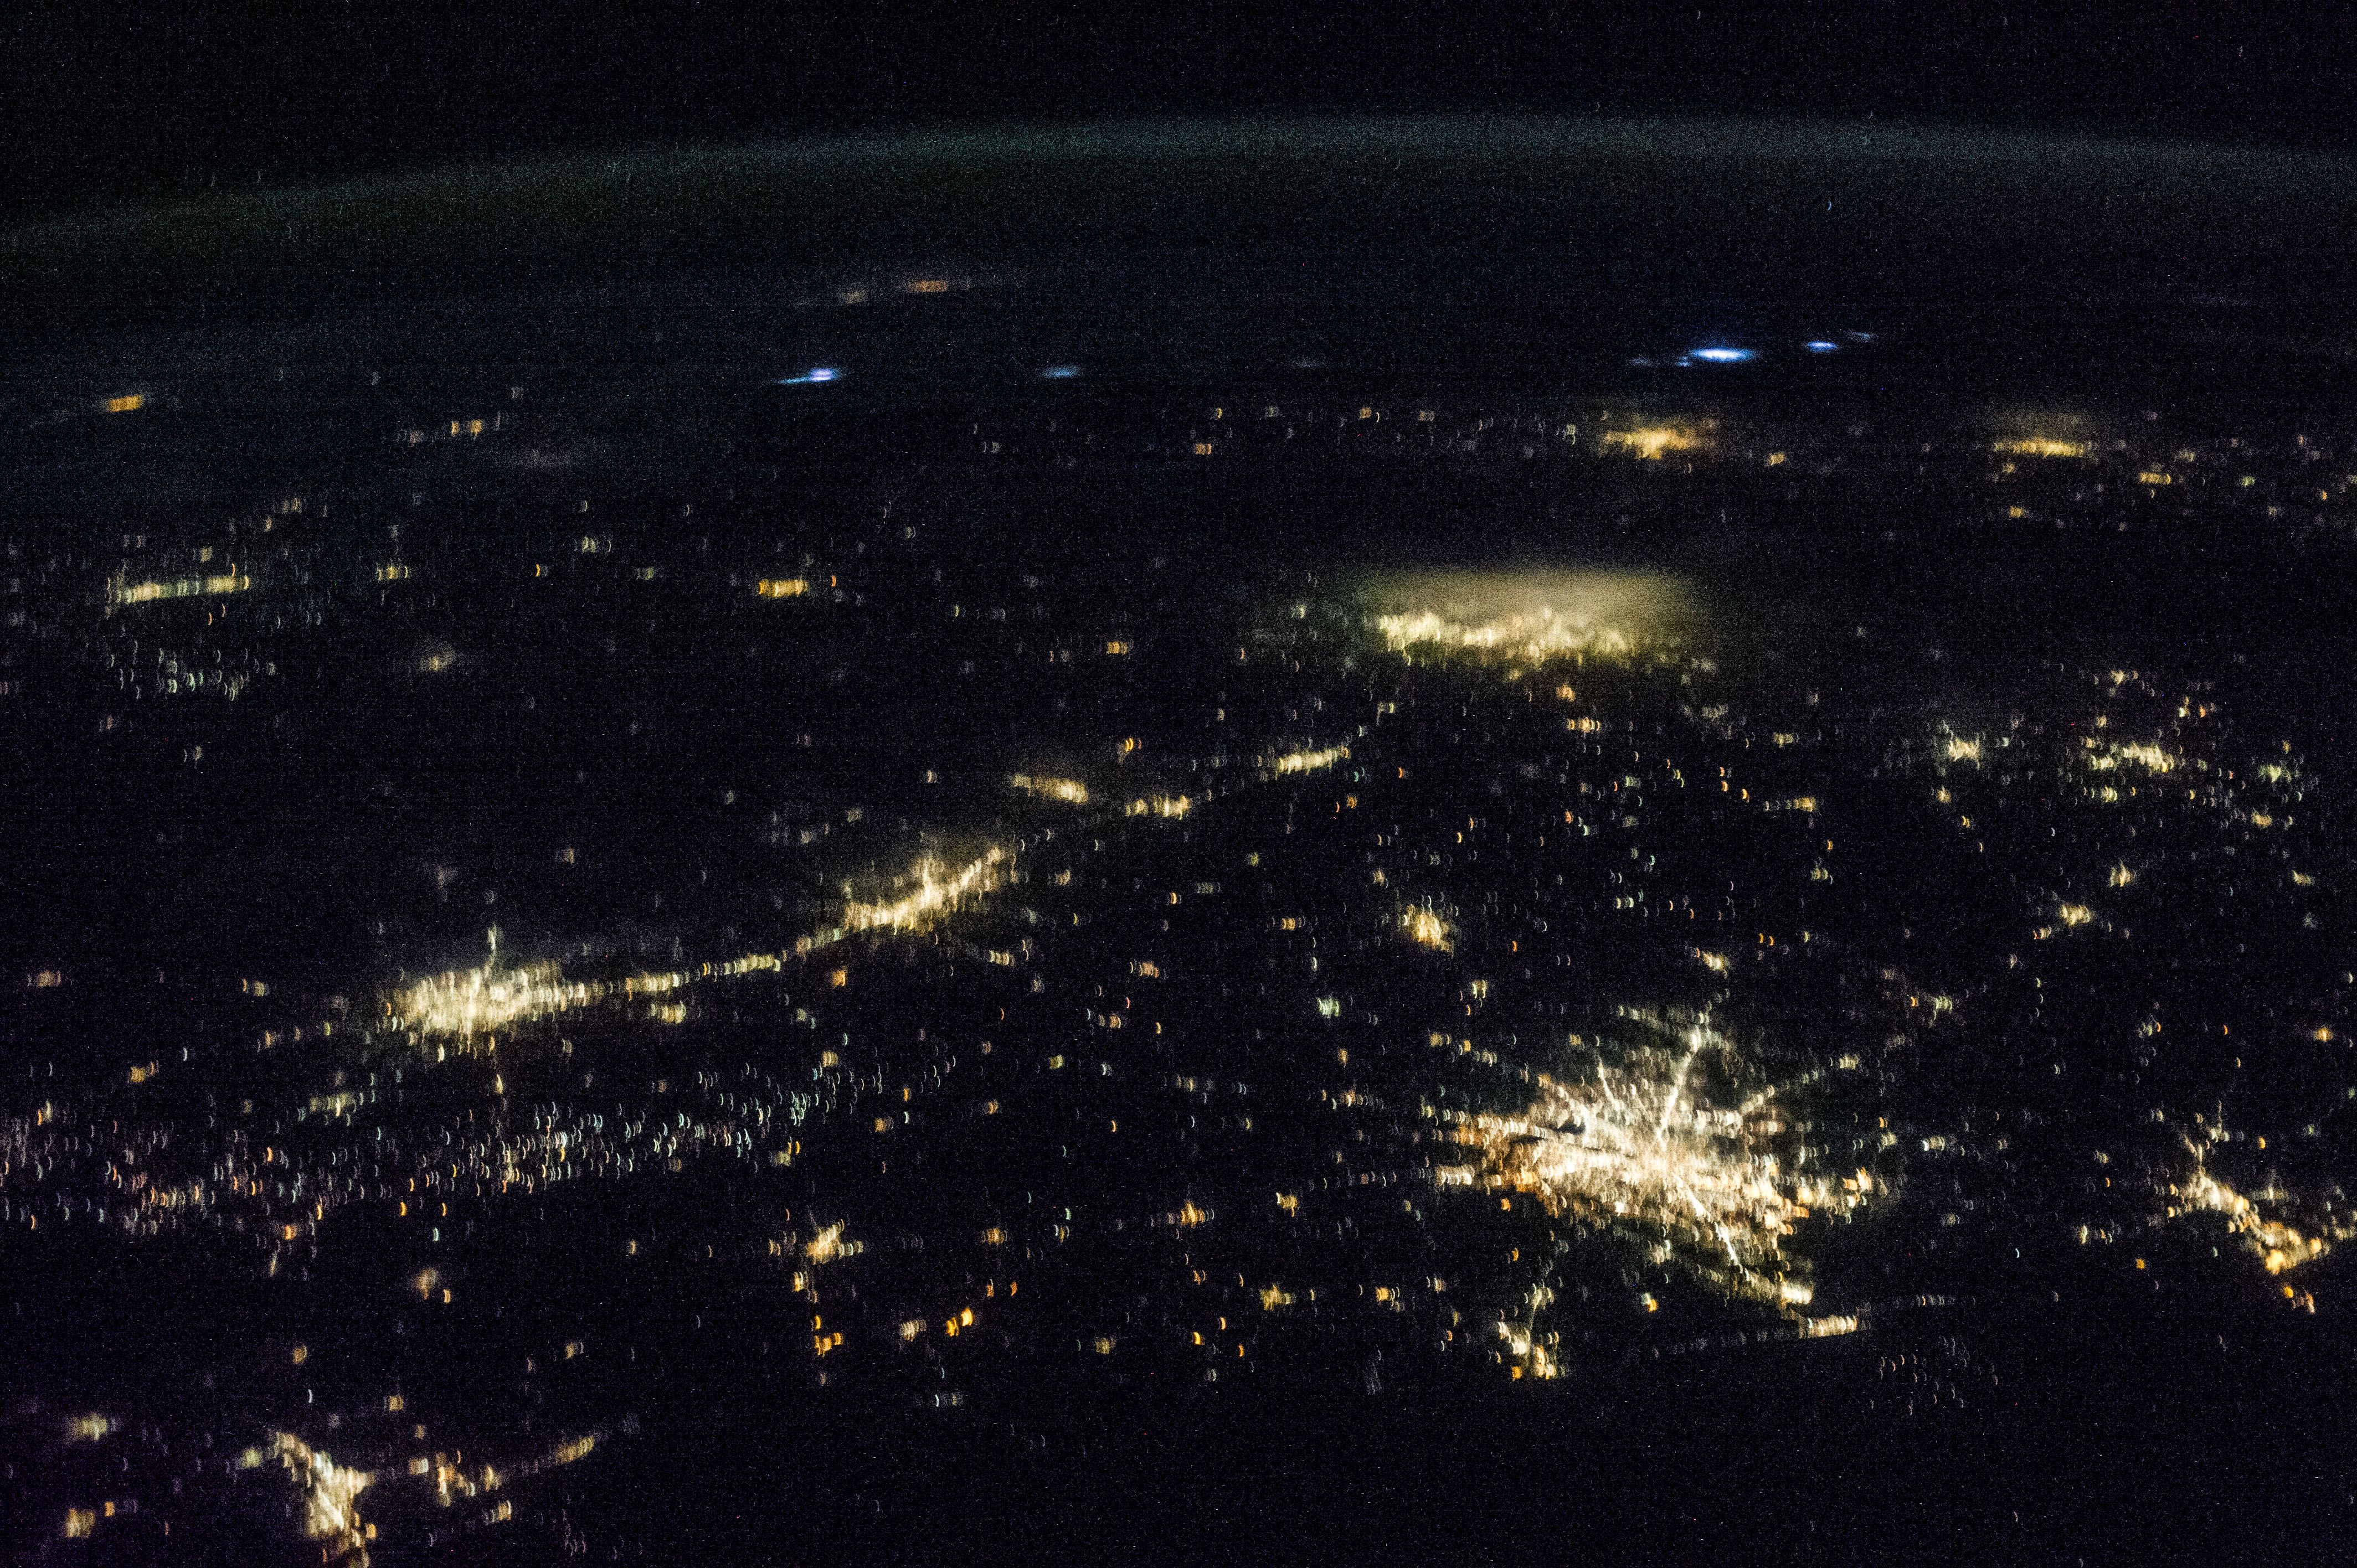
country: USA-TEXAS
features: FORT WORTH TX AT NIGHT,SAN ANTONIO TX AT NIGHT,AUSTIN TX AT NIGHT,DALLAS TX AT NIGHT,HOUSTON TX AT NIGHT
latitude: 31.0
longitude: -97.5
